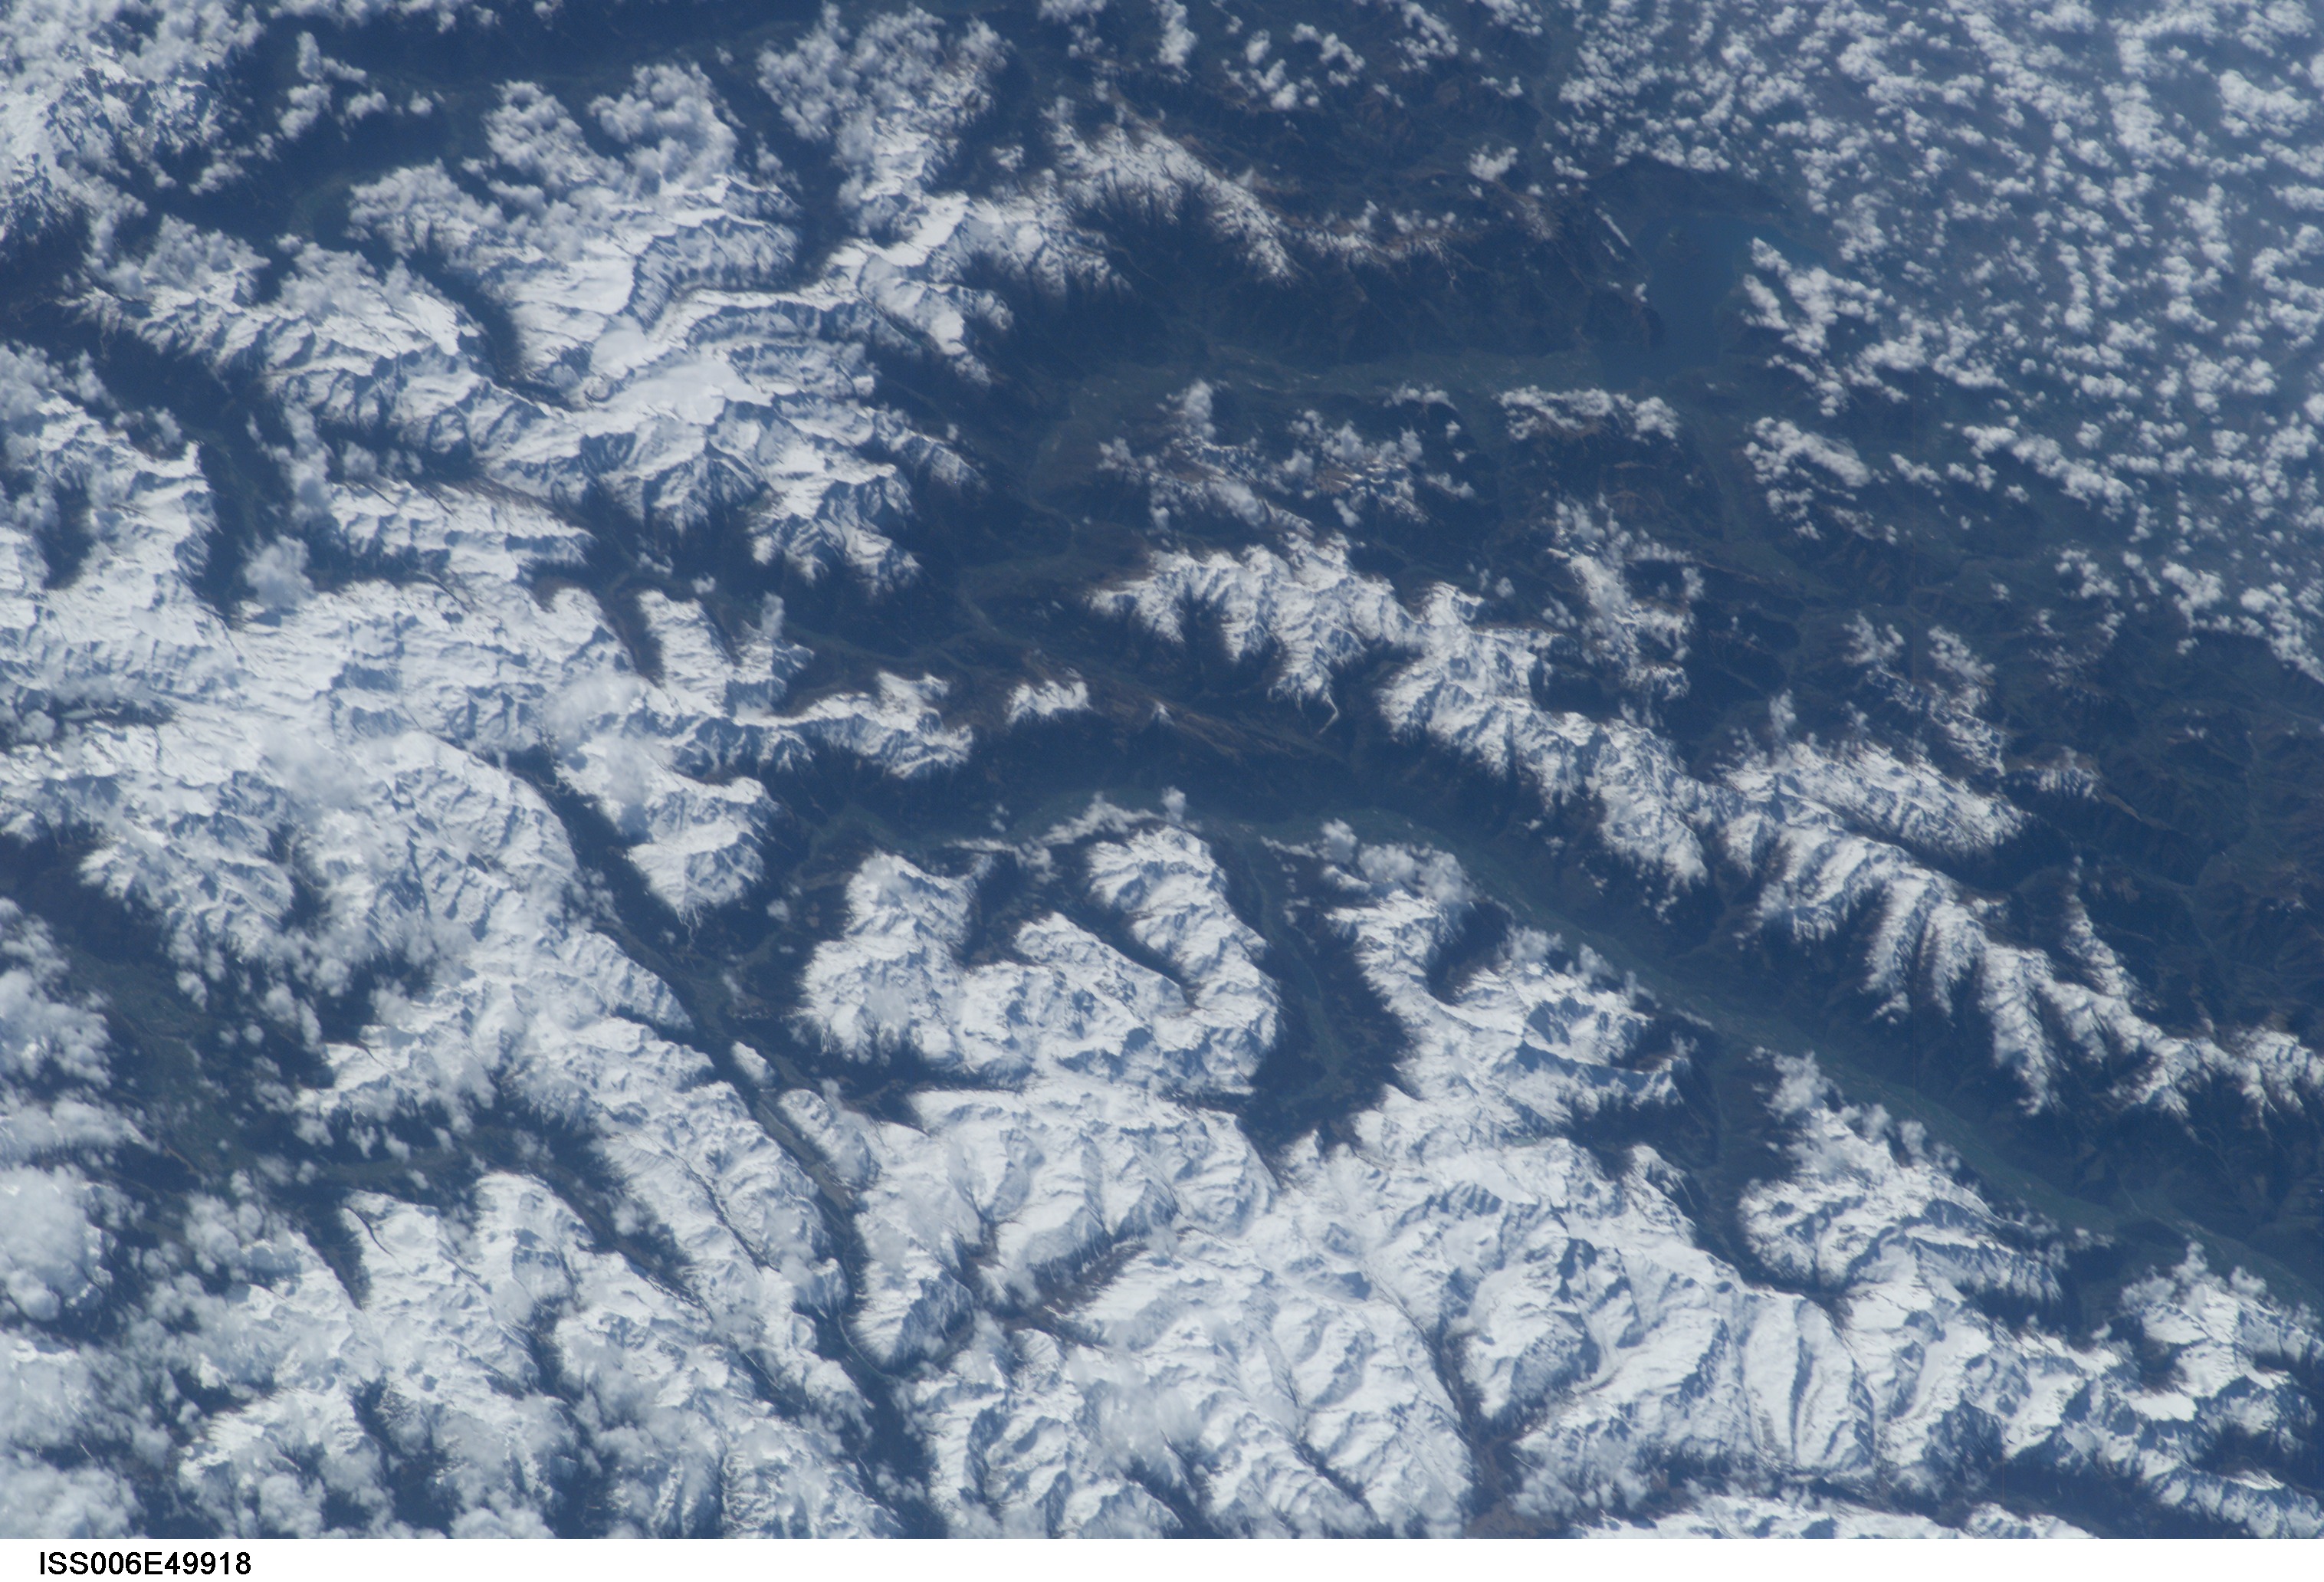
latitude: 46.0
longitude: 10.0
